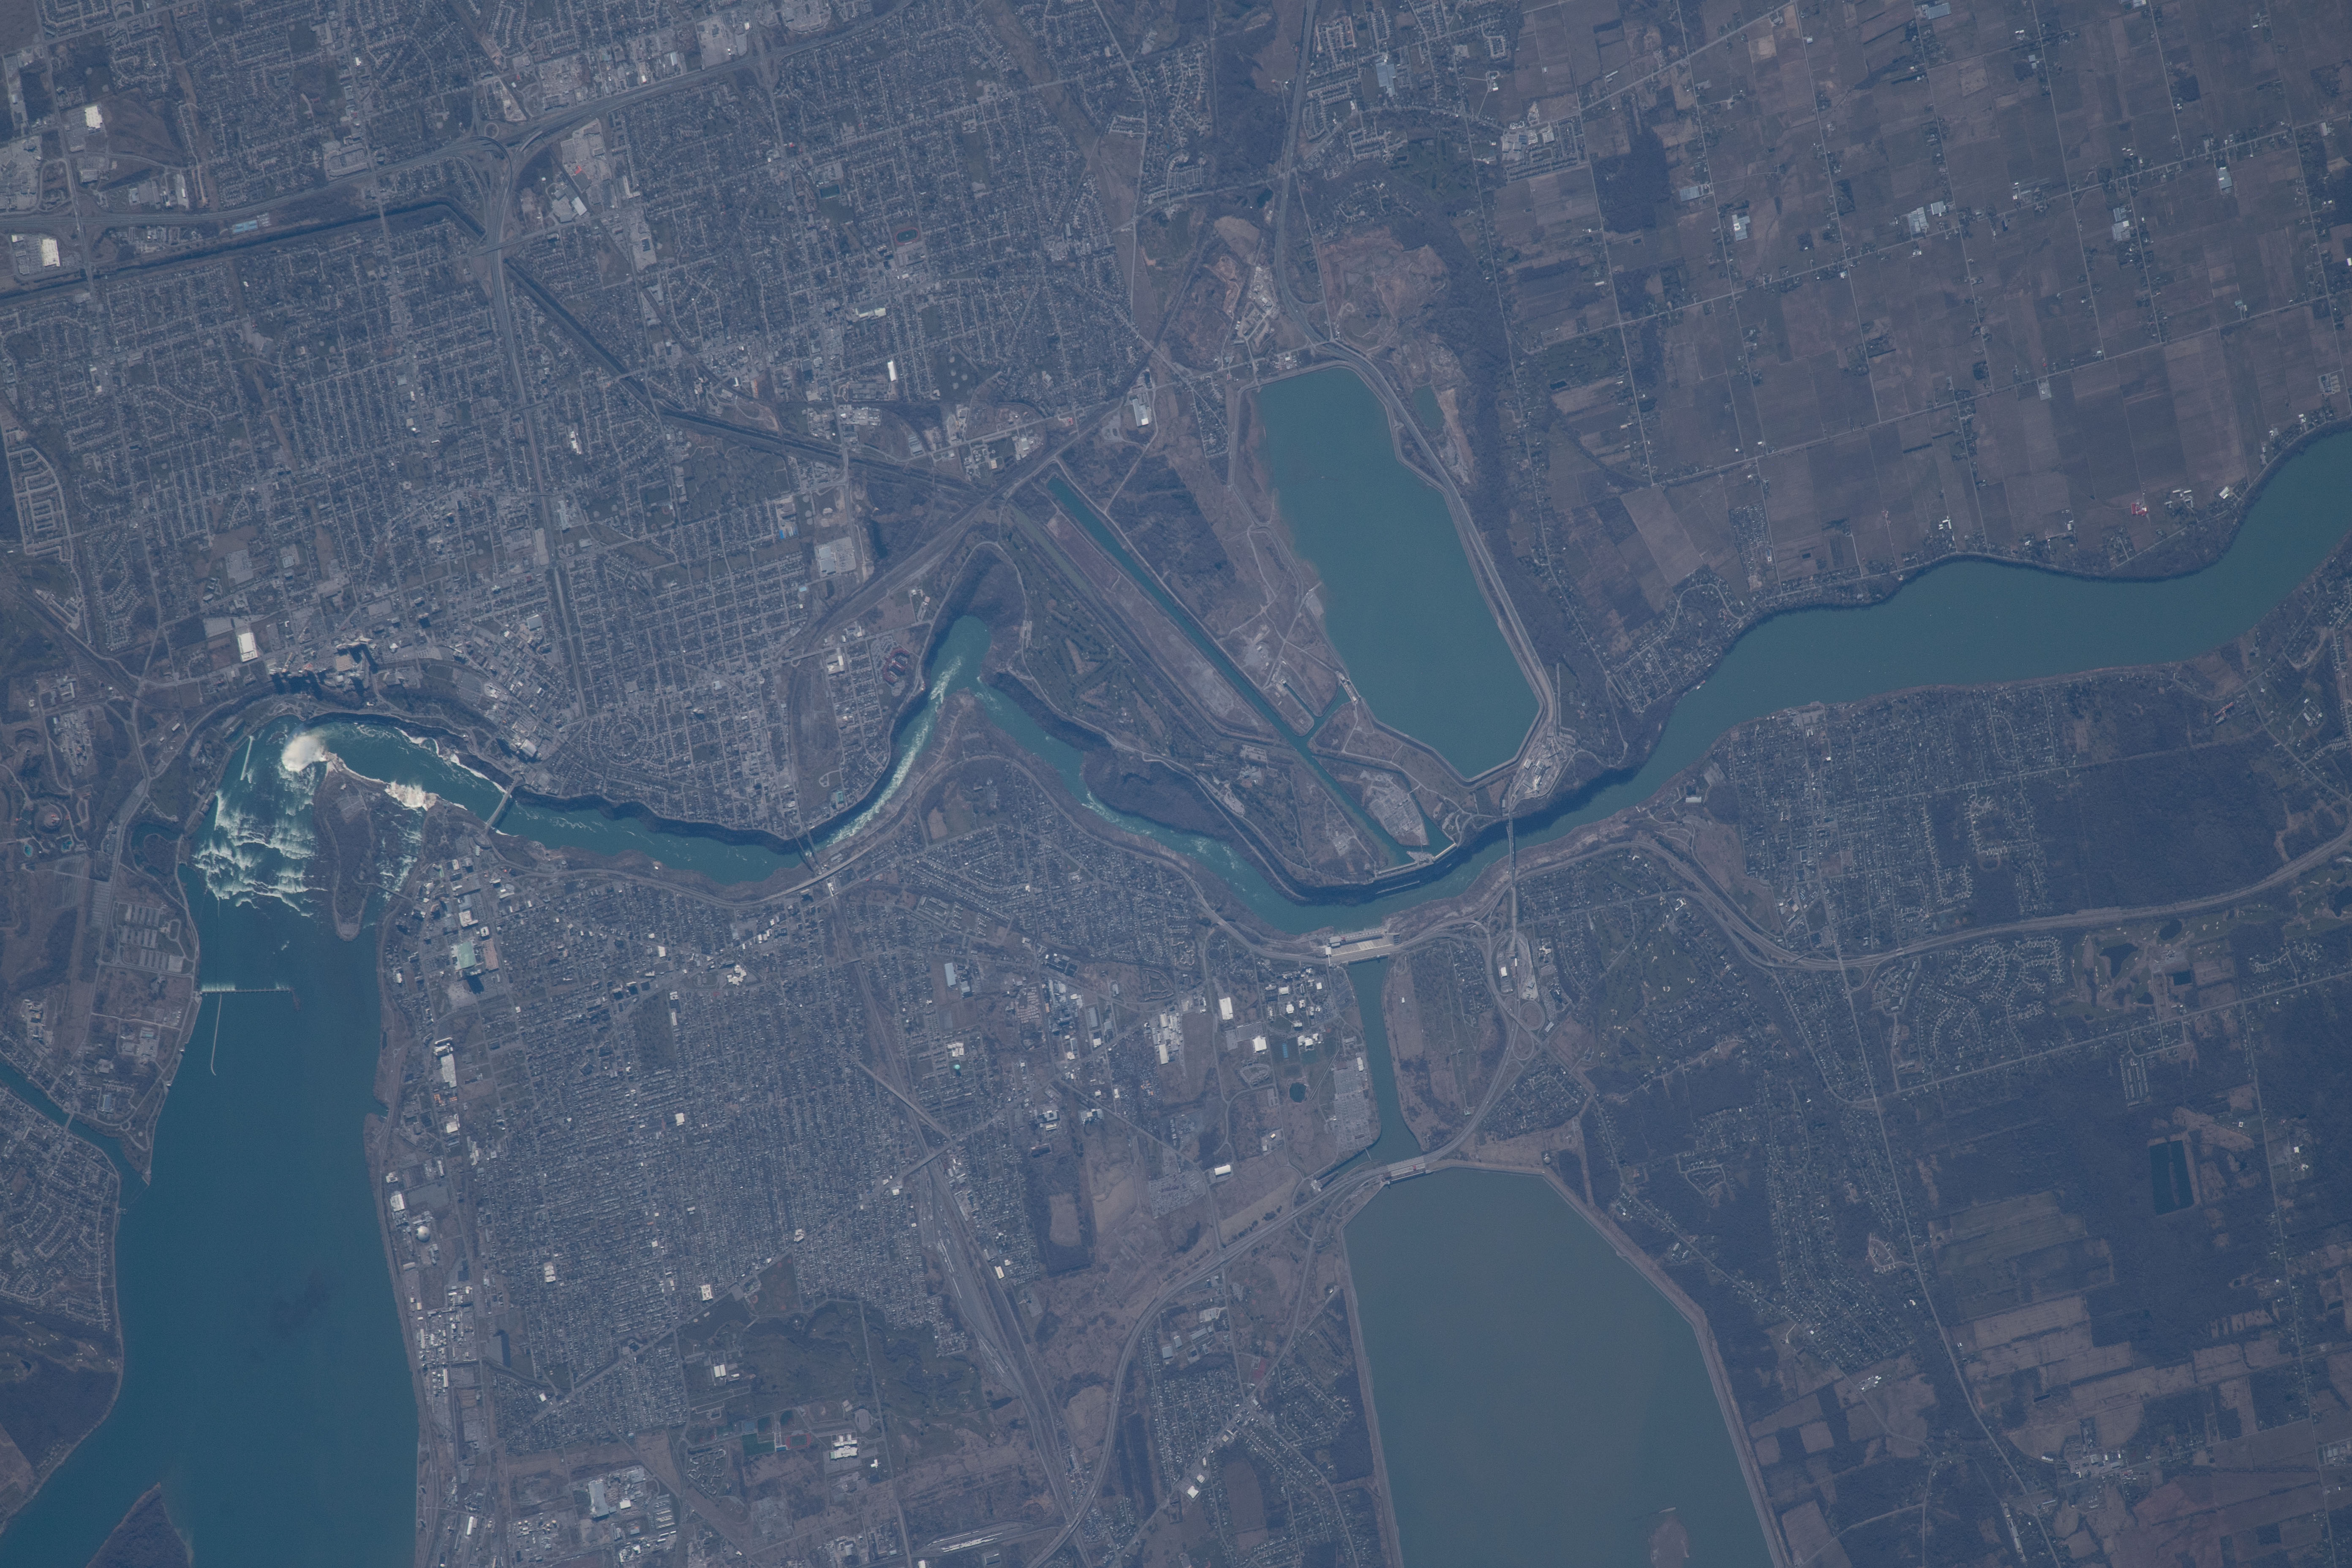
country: CANADA-O
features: NIAGARA FALLS CITY, NAVY ISLAND, GRAND ISLAND, USA-CANADIAN BORDER, NIAGARA RIVER
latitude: 43.1
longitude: -79.1
